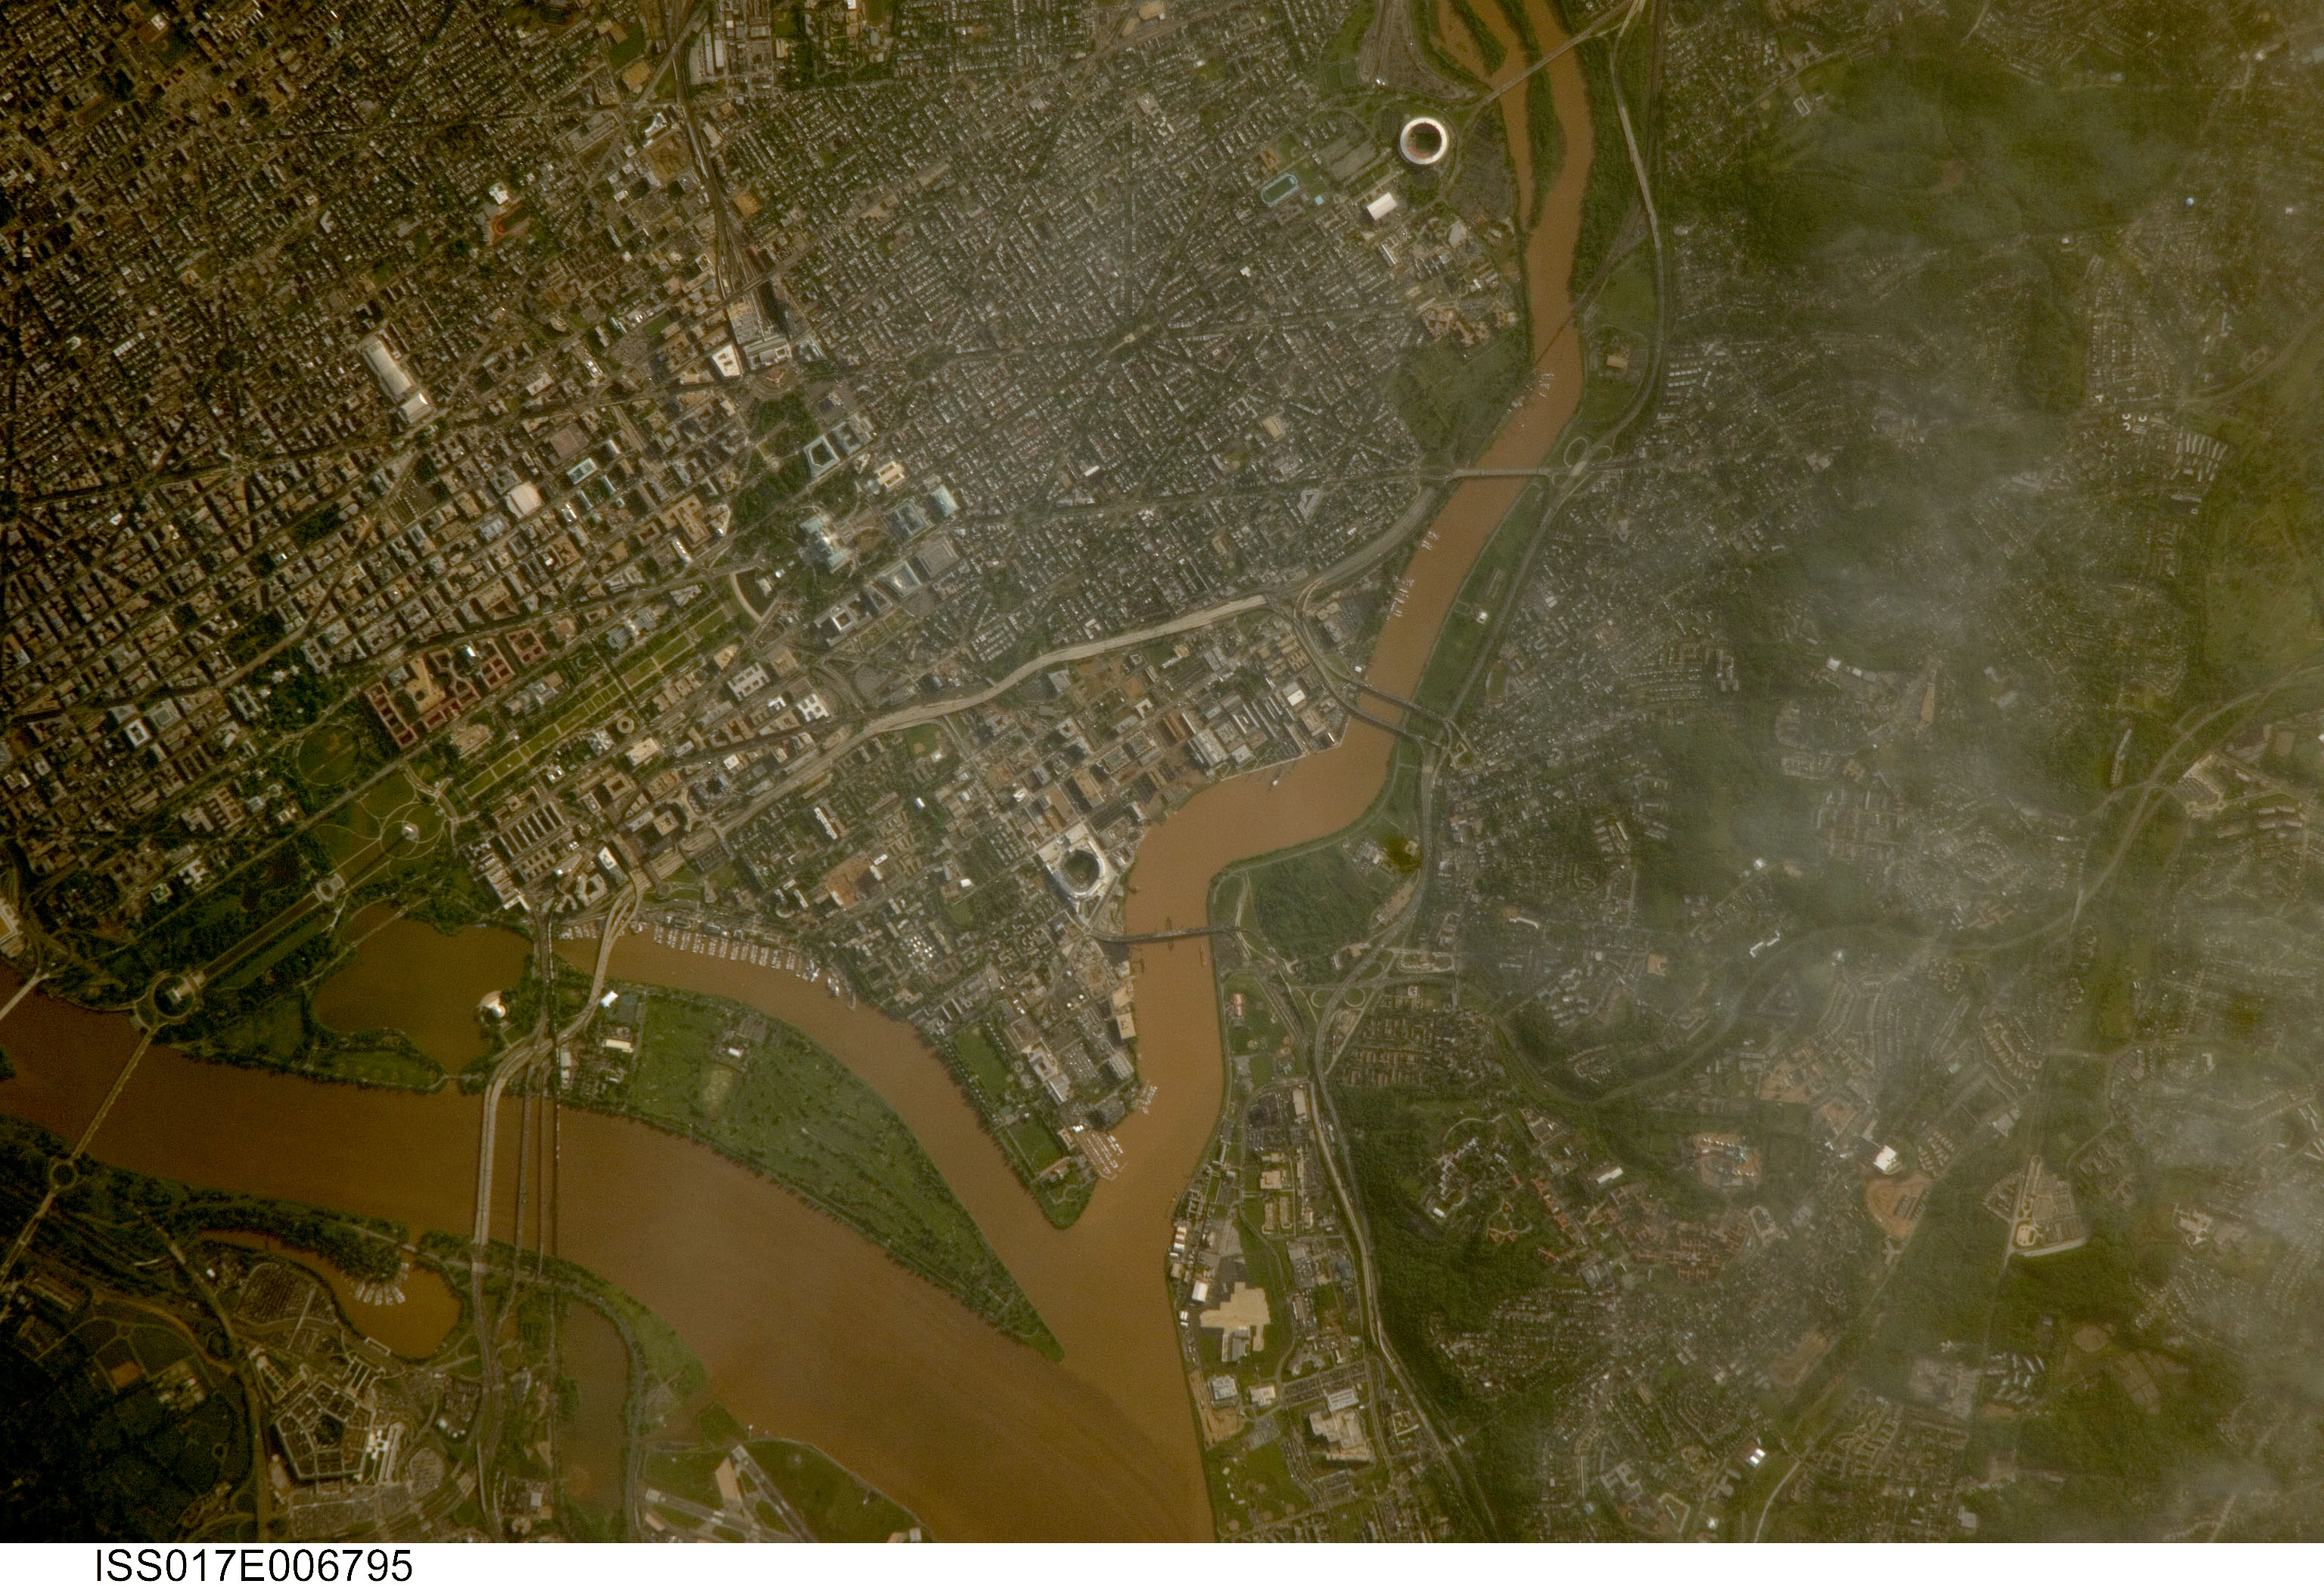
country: USA-DC
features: WASHINGTON, ANACOSTIA R., CITY
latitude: 38.9
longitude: -77.0
